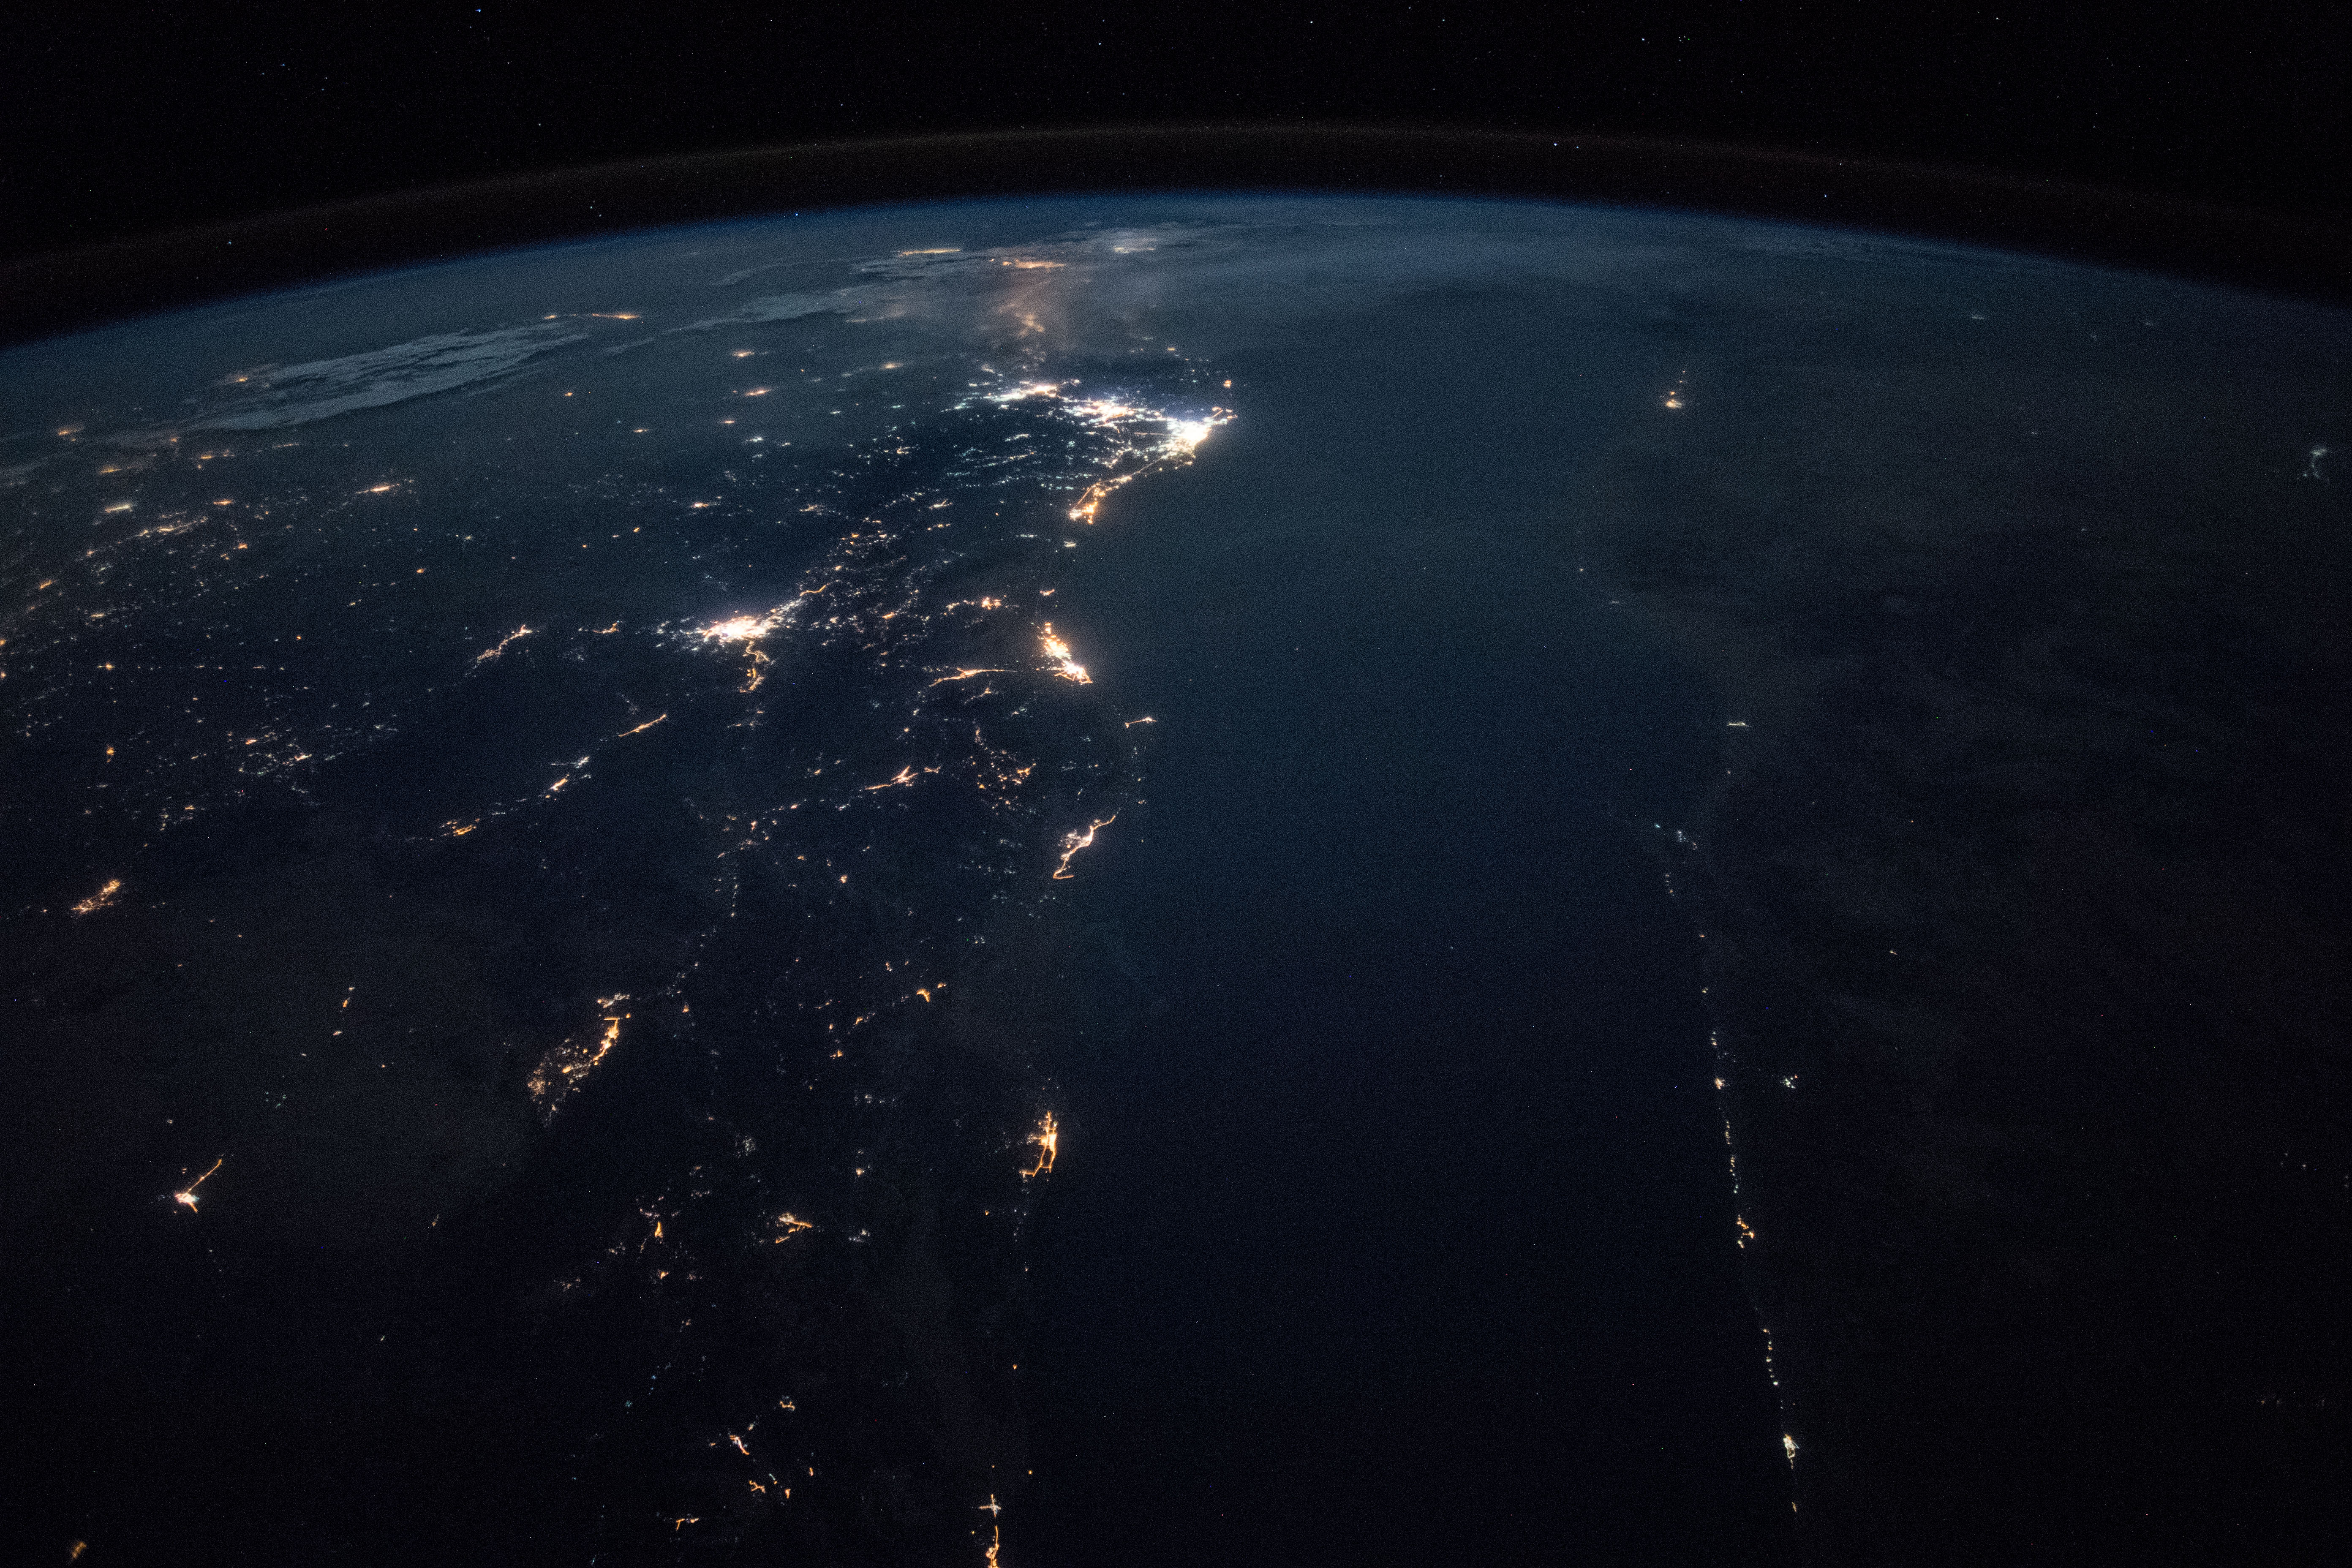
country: SAUDI ARABIA
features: HEJAZ MOUNTAINS, RED SEA, EASTERN DESERT, AL WAJH CITY, JEDDAH CITY, YANBU CITY, NIGHT, EARTH LIMB
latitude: 25.8
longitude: 36.5
